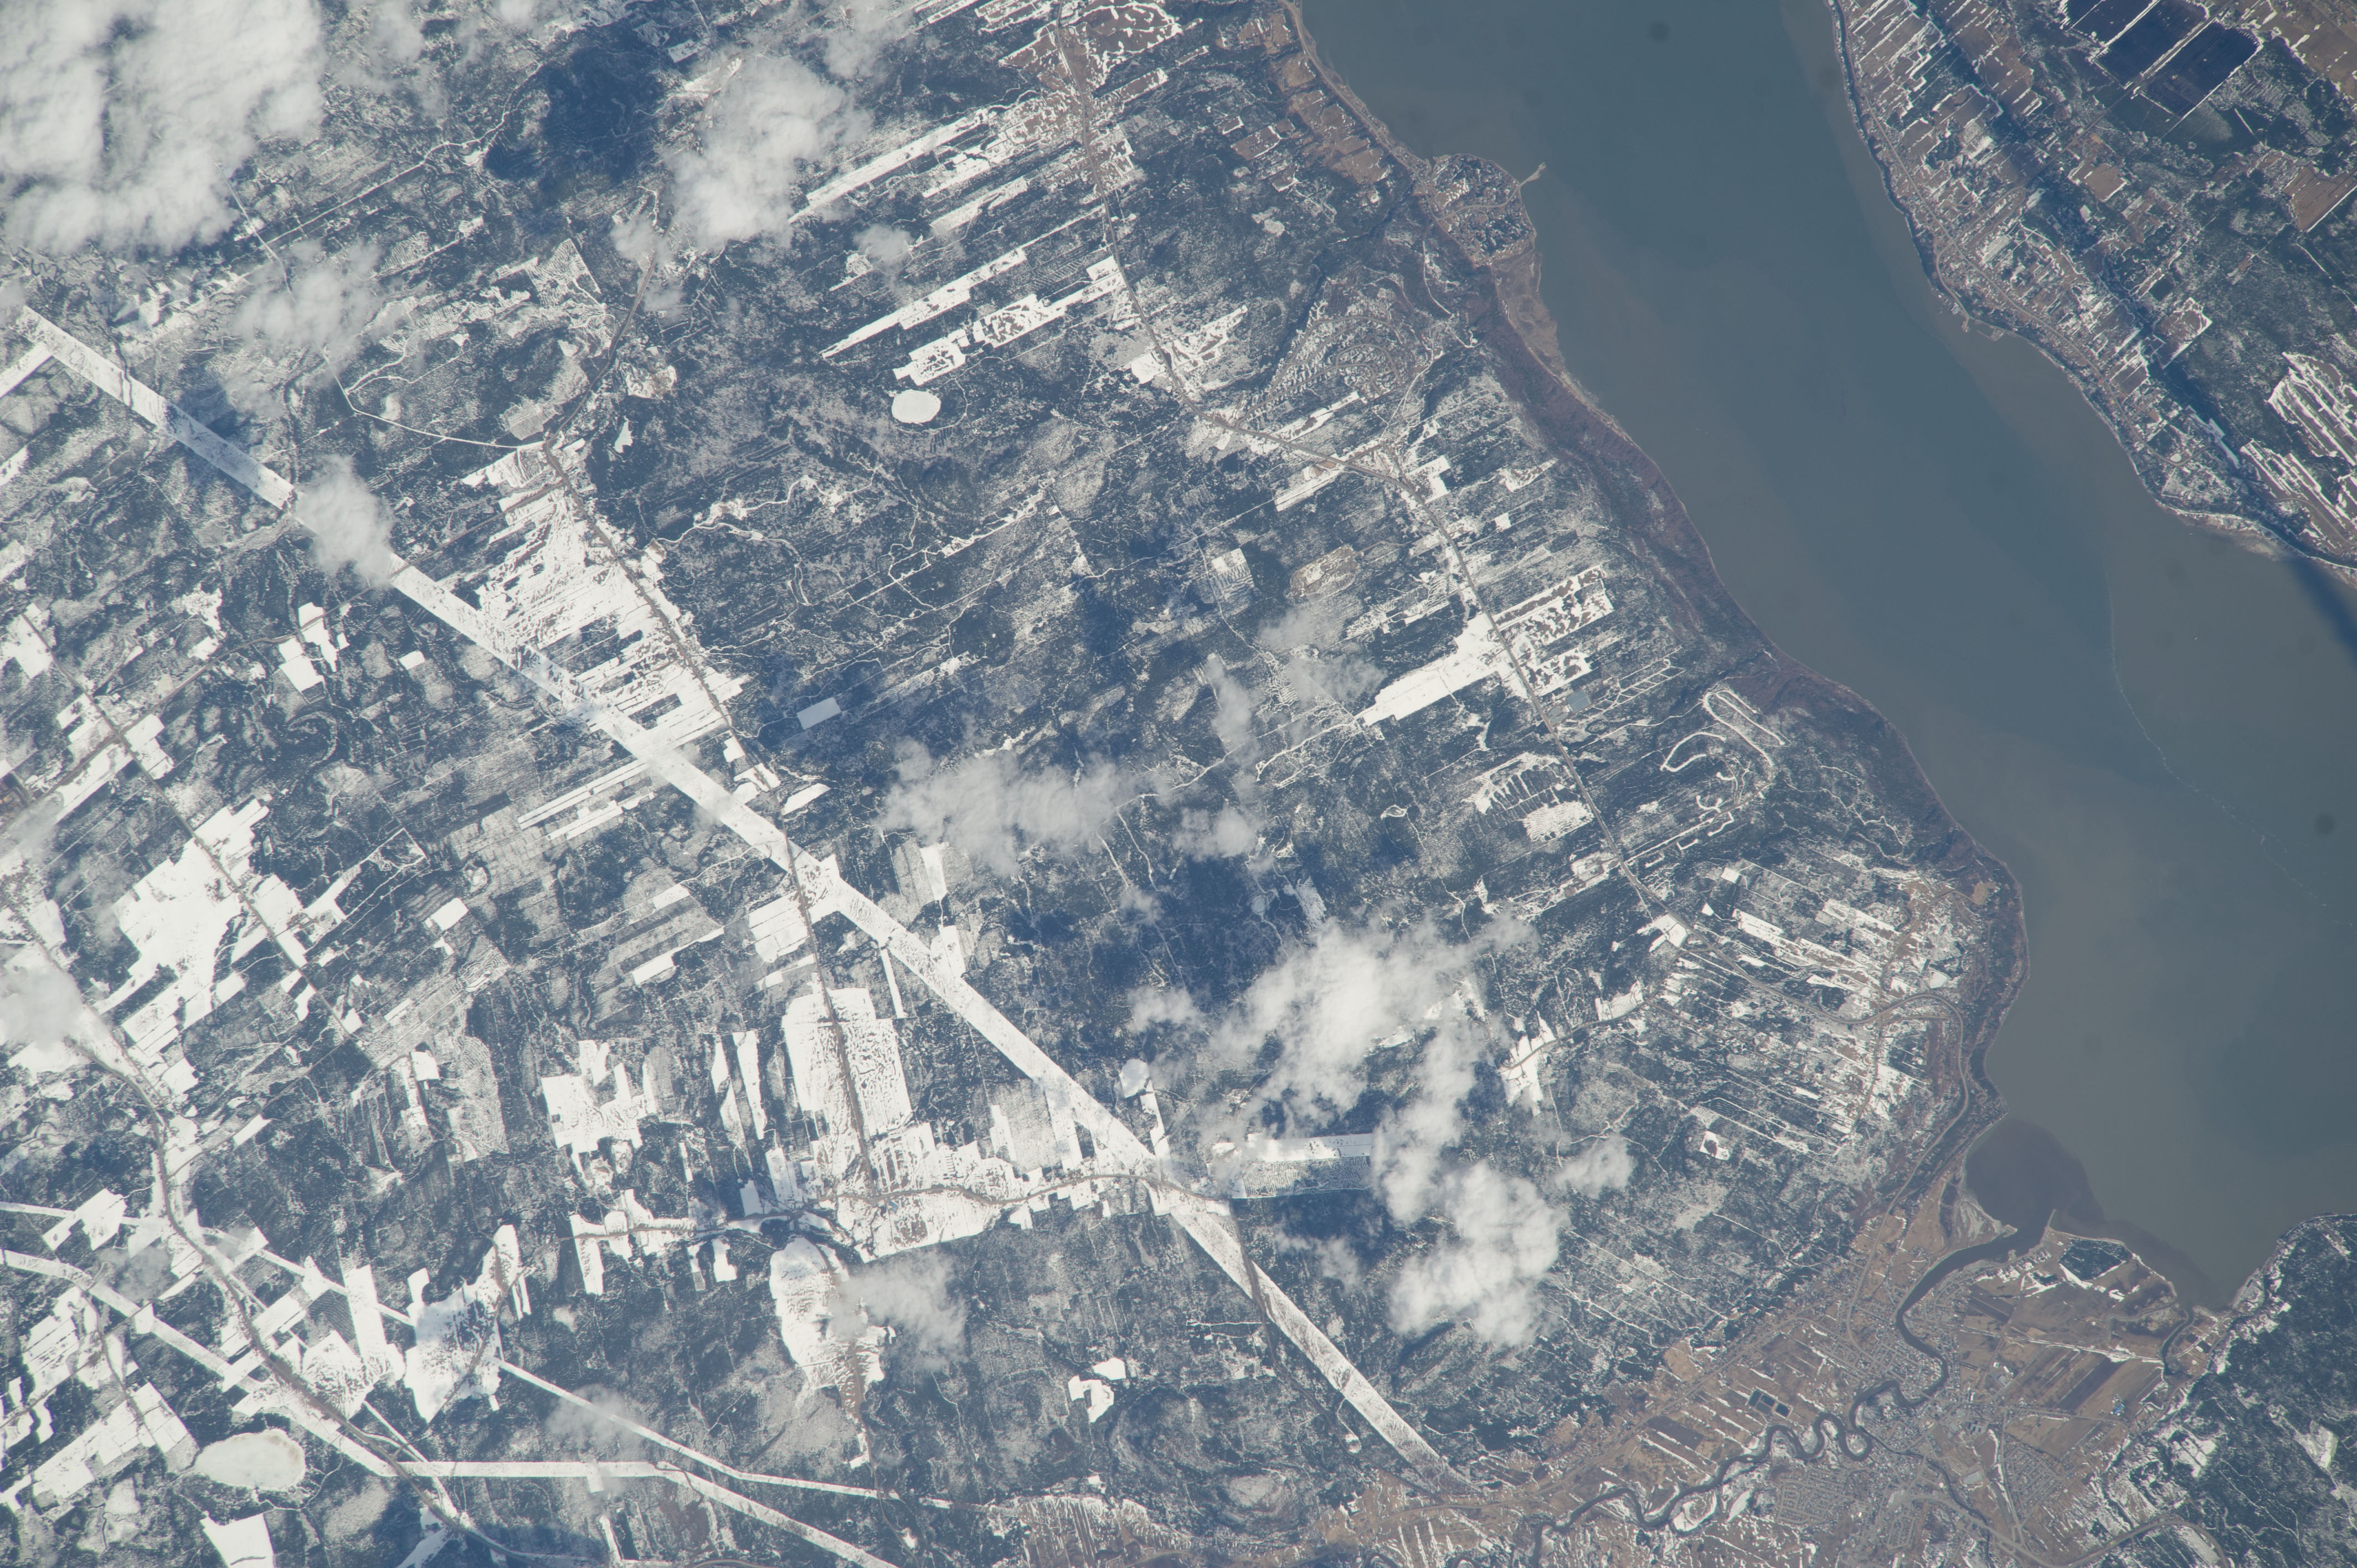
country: CANADA-Q
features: BAIE-SAINT-PAUL, CAP-AUX-CORBEAUX, SAINT-JOSEPH-DE-LA-RIVE, SAINT-BERNARD-SUR-MER
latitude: 47.5
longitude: -70.4
